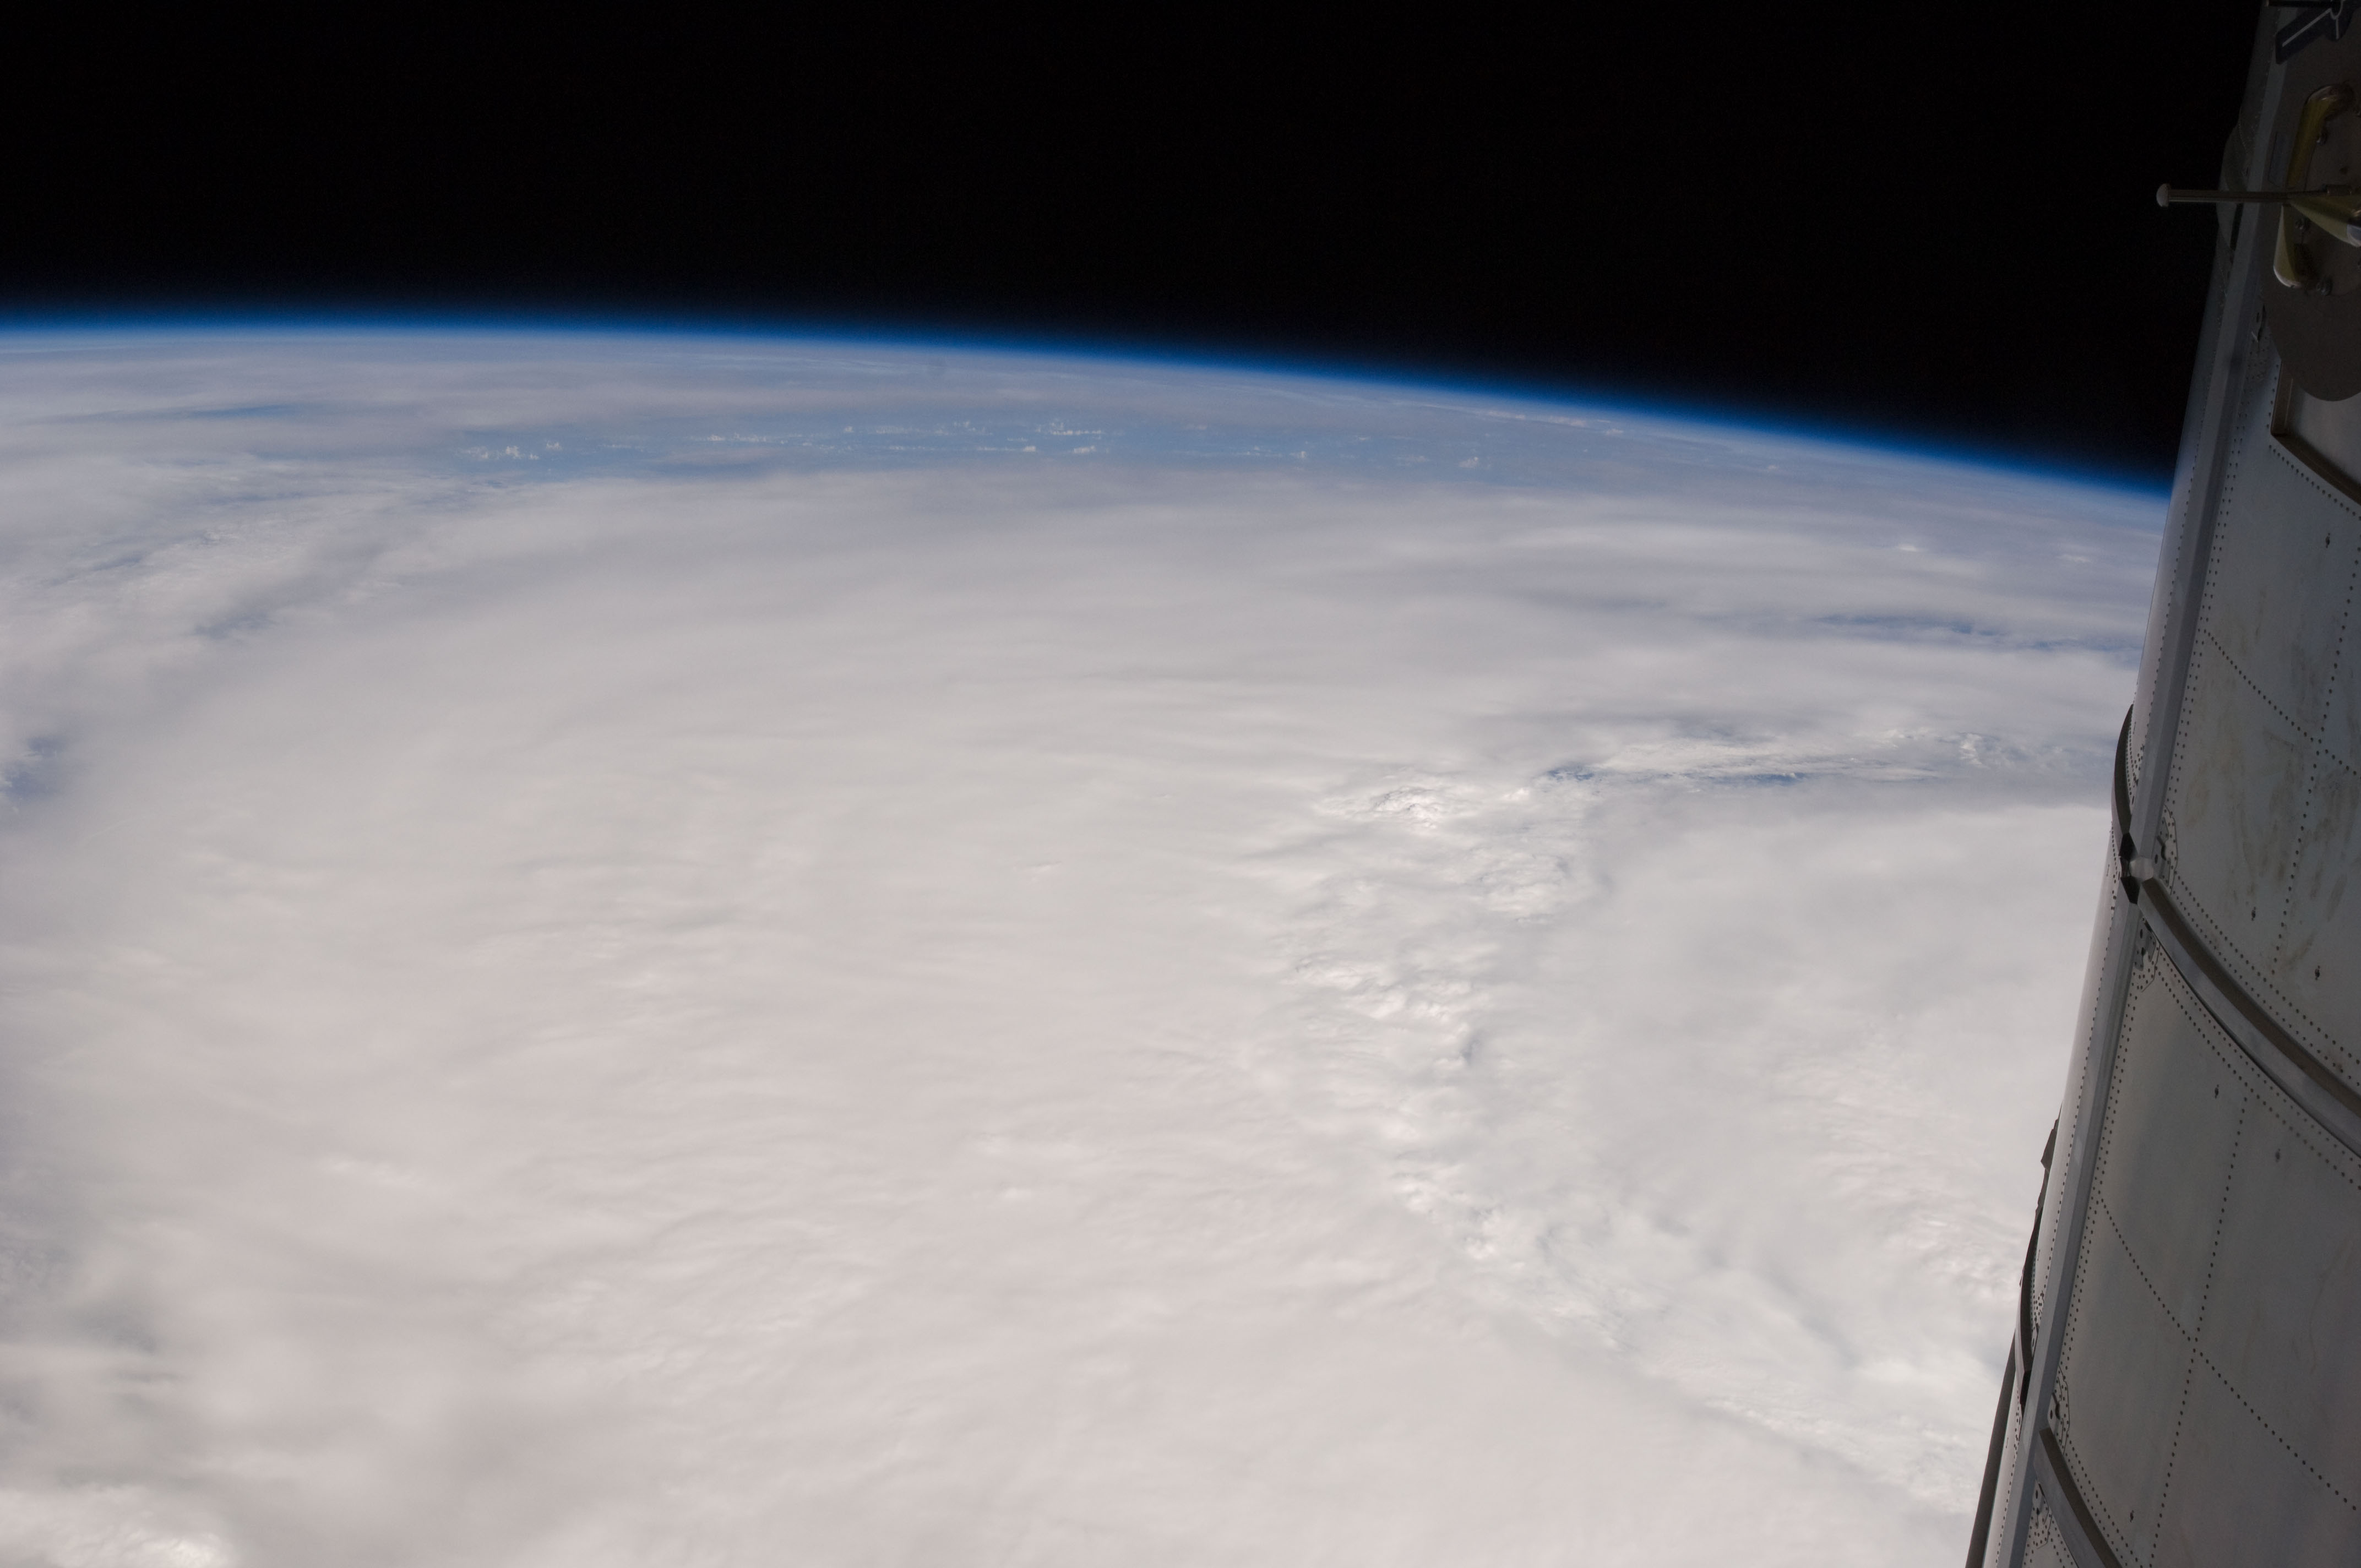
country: ATLANTIC OCEAN
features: PAN-HURRICANE IRENE, STORM BANDS, ISS
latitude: 31.5
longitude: -77.5
